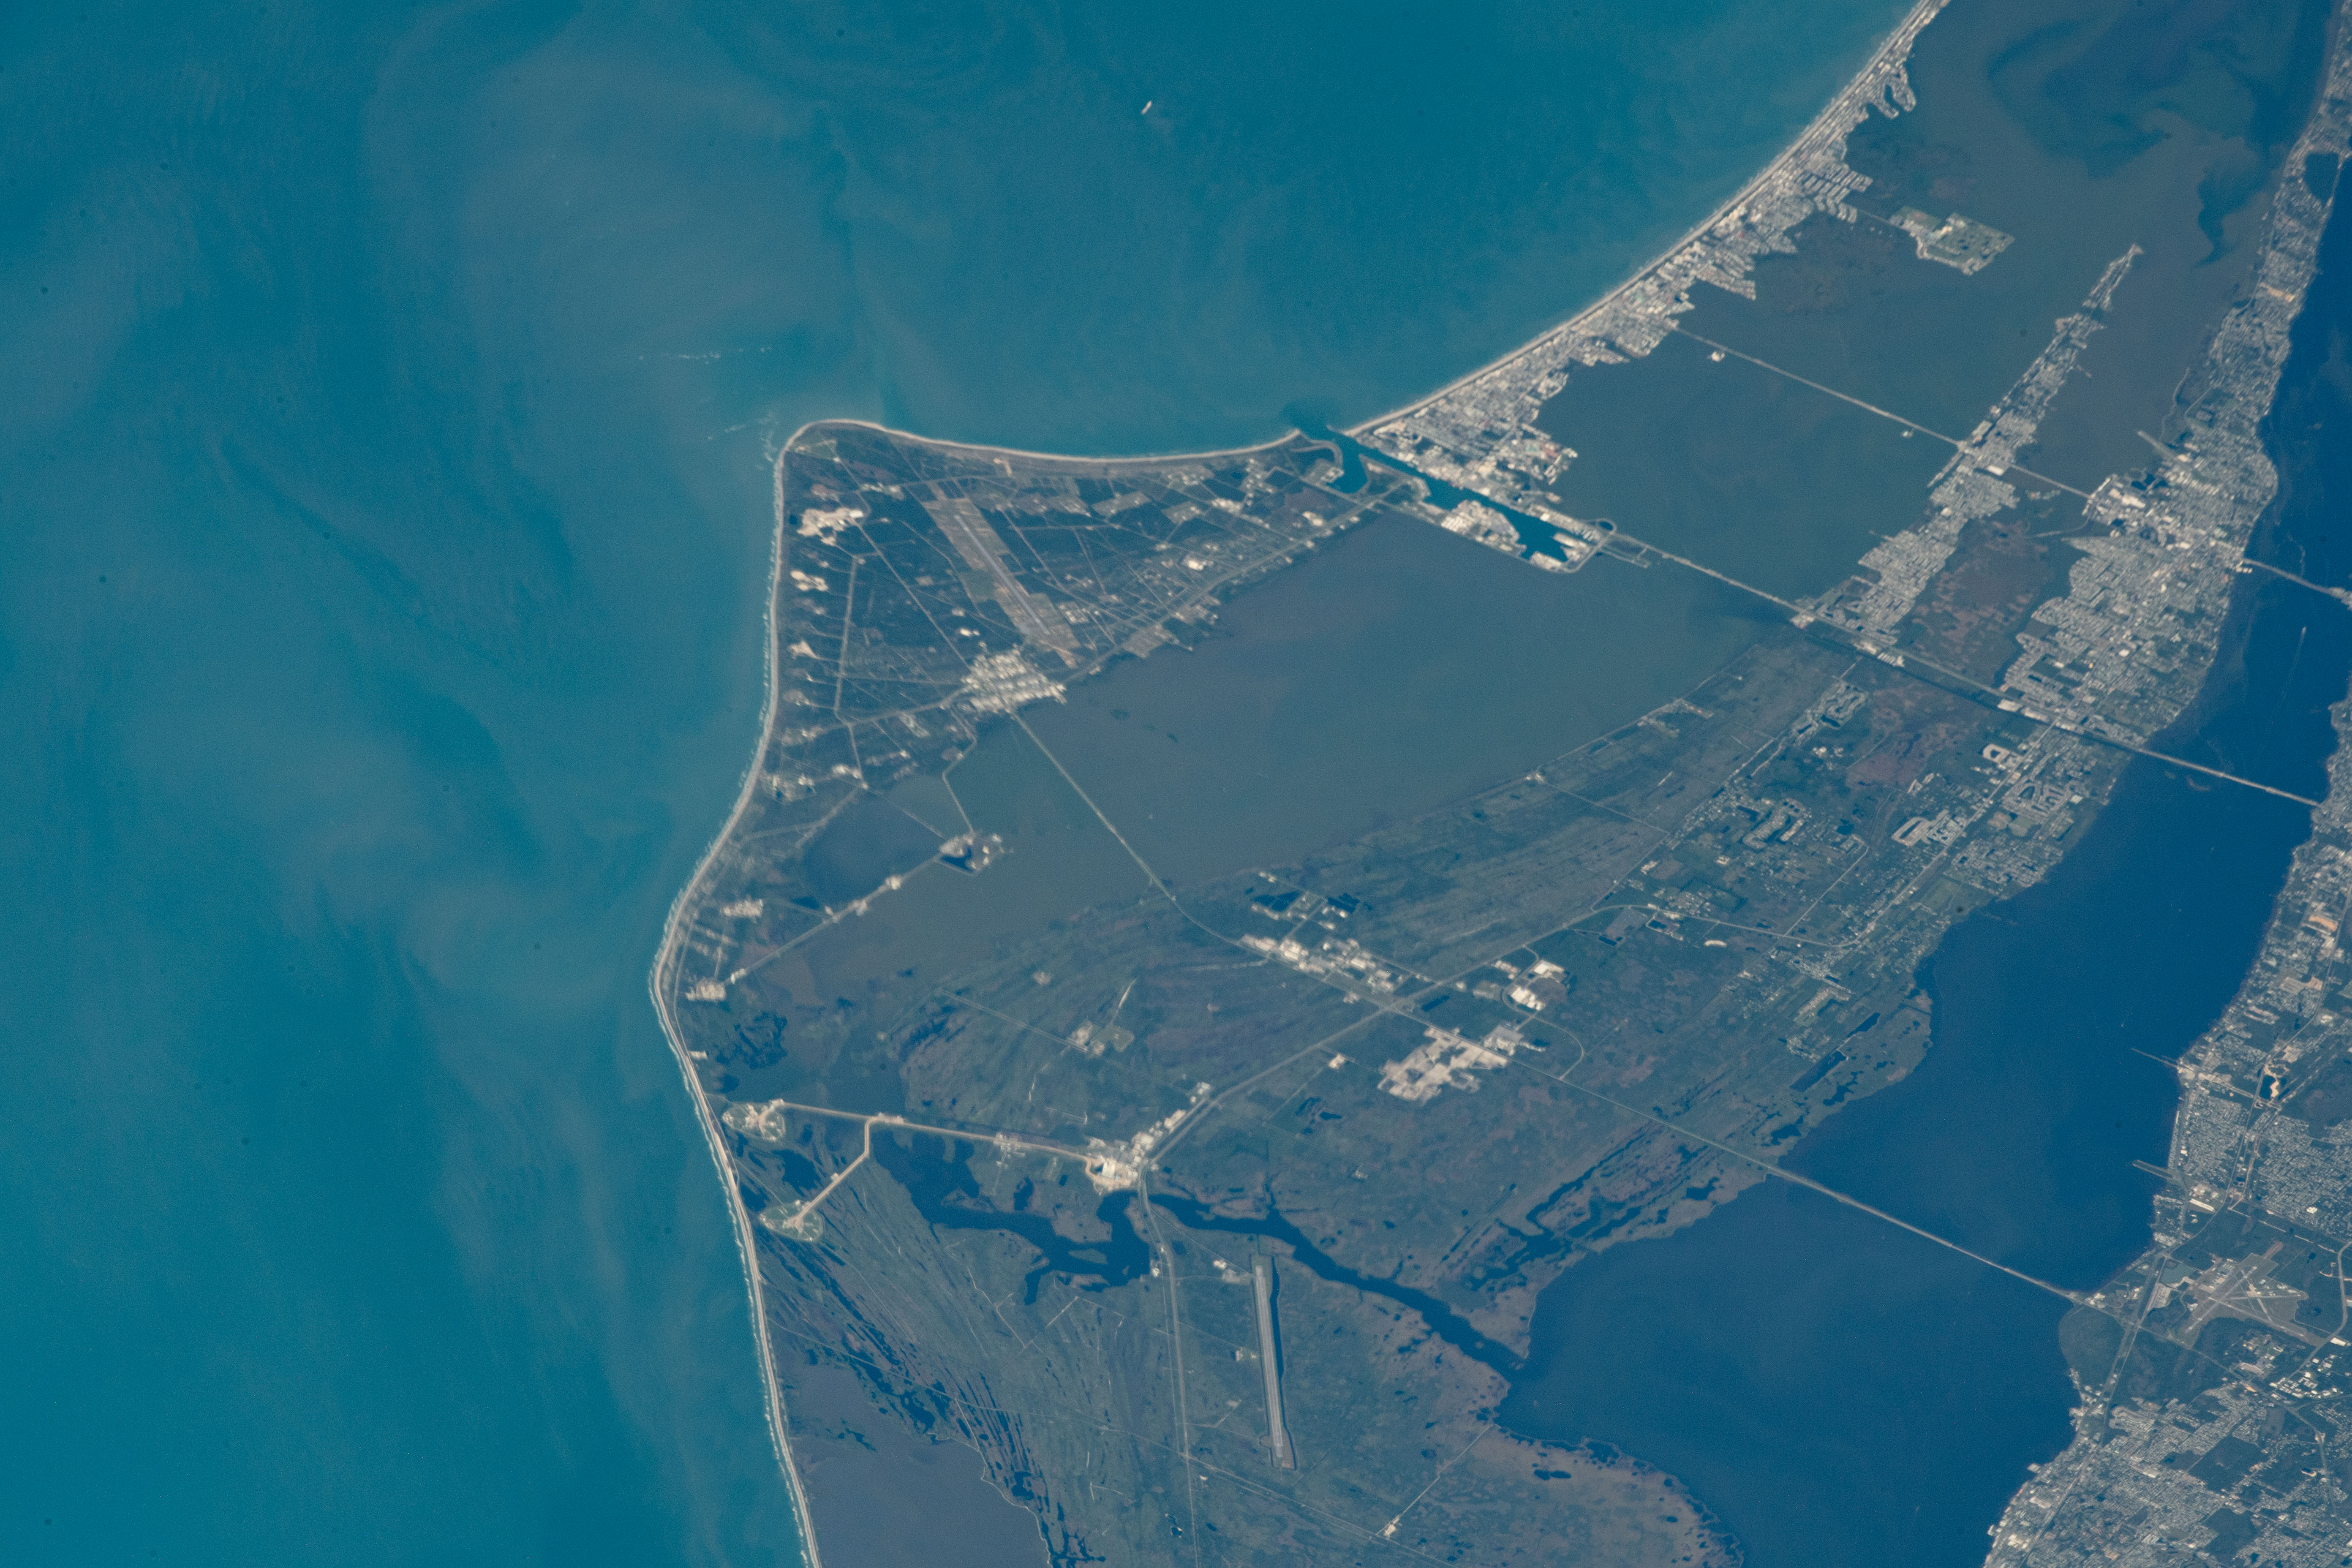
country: USA-FLORIDA
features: CAPE CANAVERAL AIR FORCE STATION, ATLANTIC OCEAN, INDIAN RIVER, KENNEDY SPACE CENTER, PORT CANAVERAL
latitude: 28.5
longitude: -80.7
